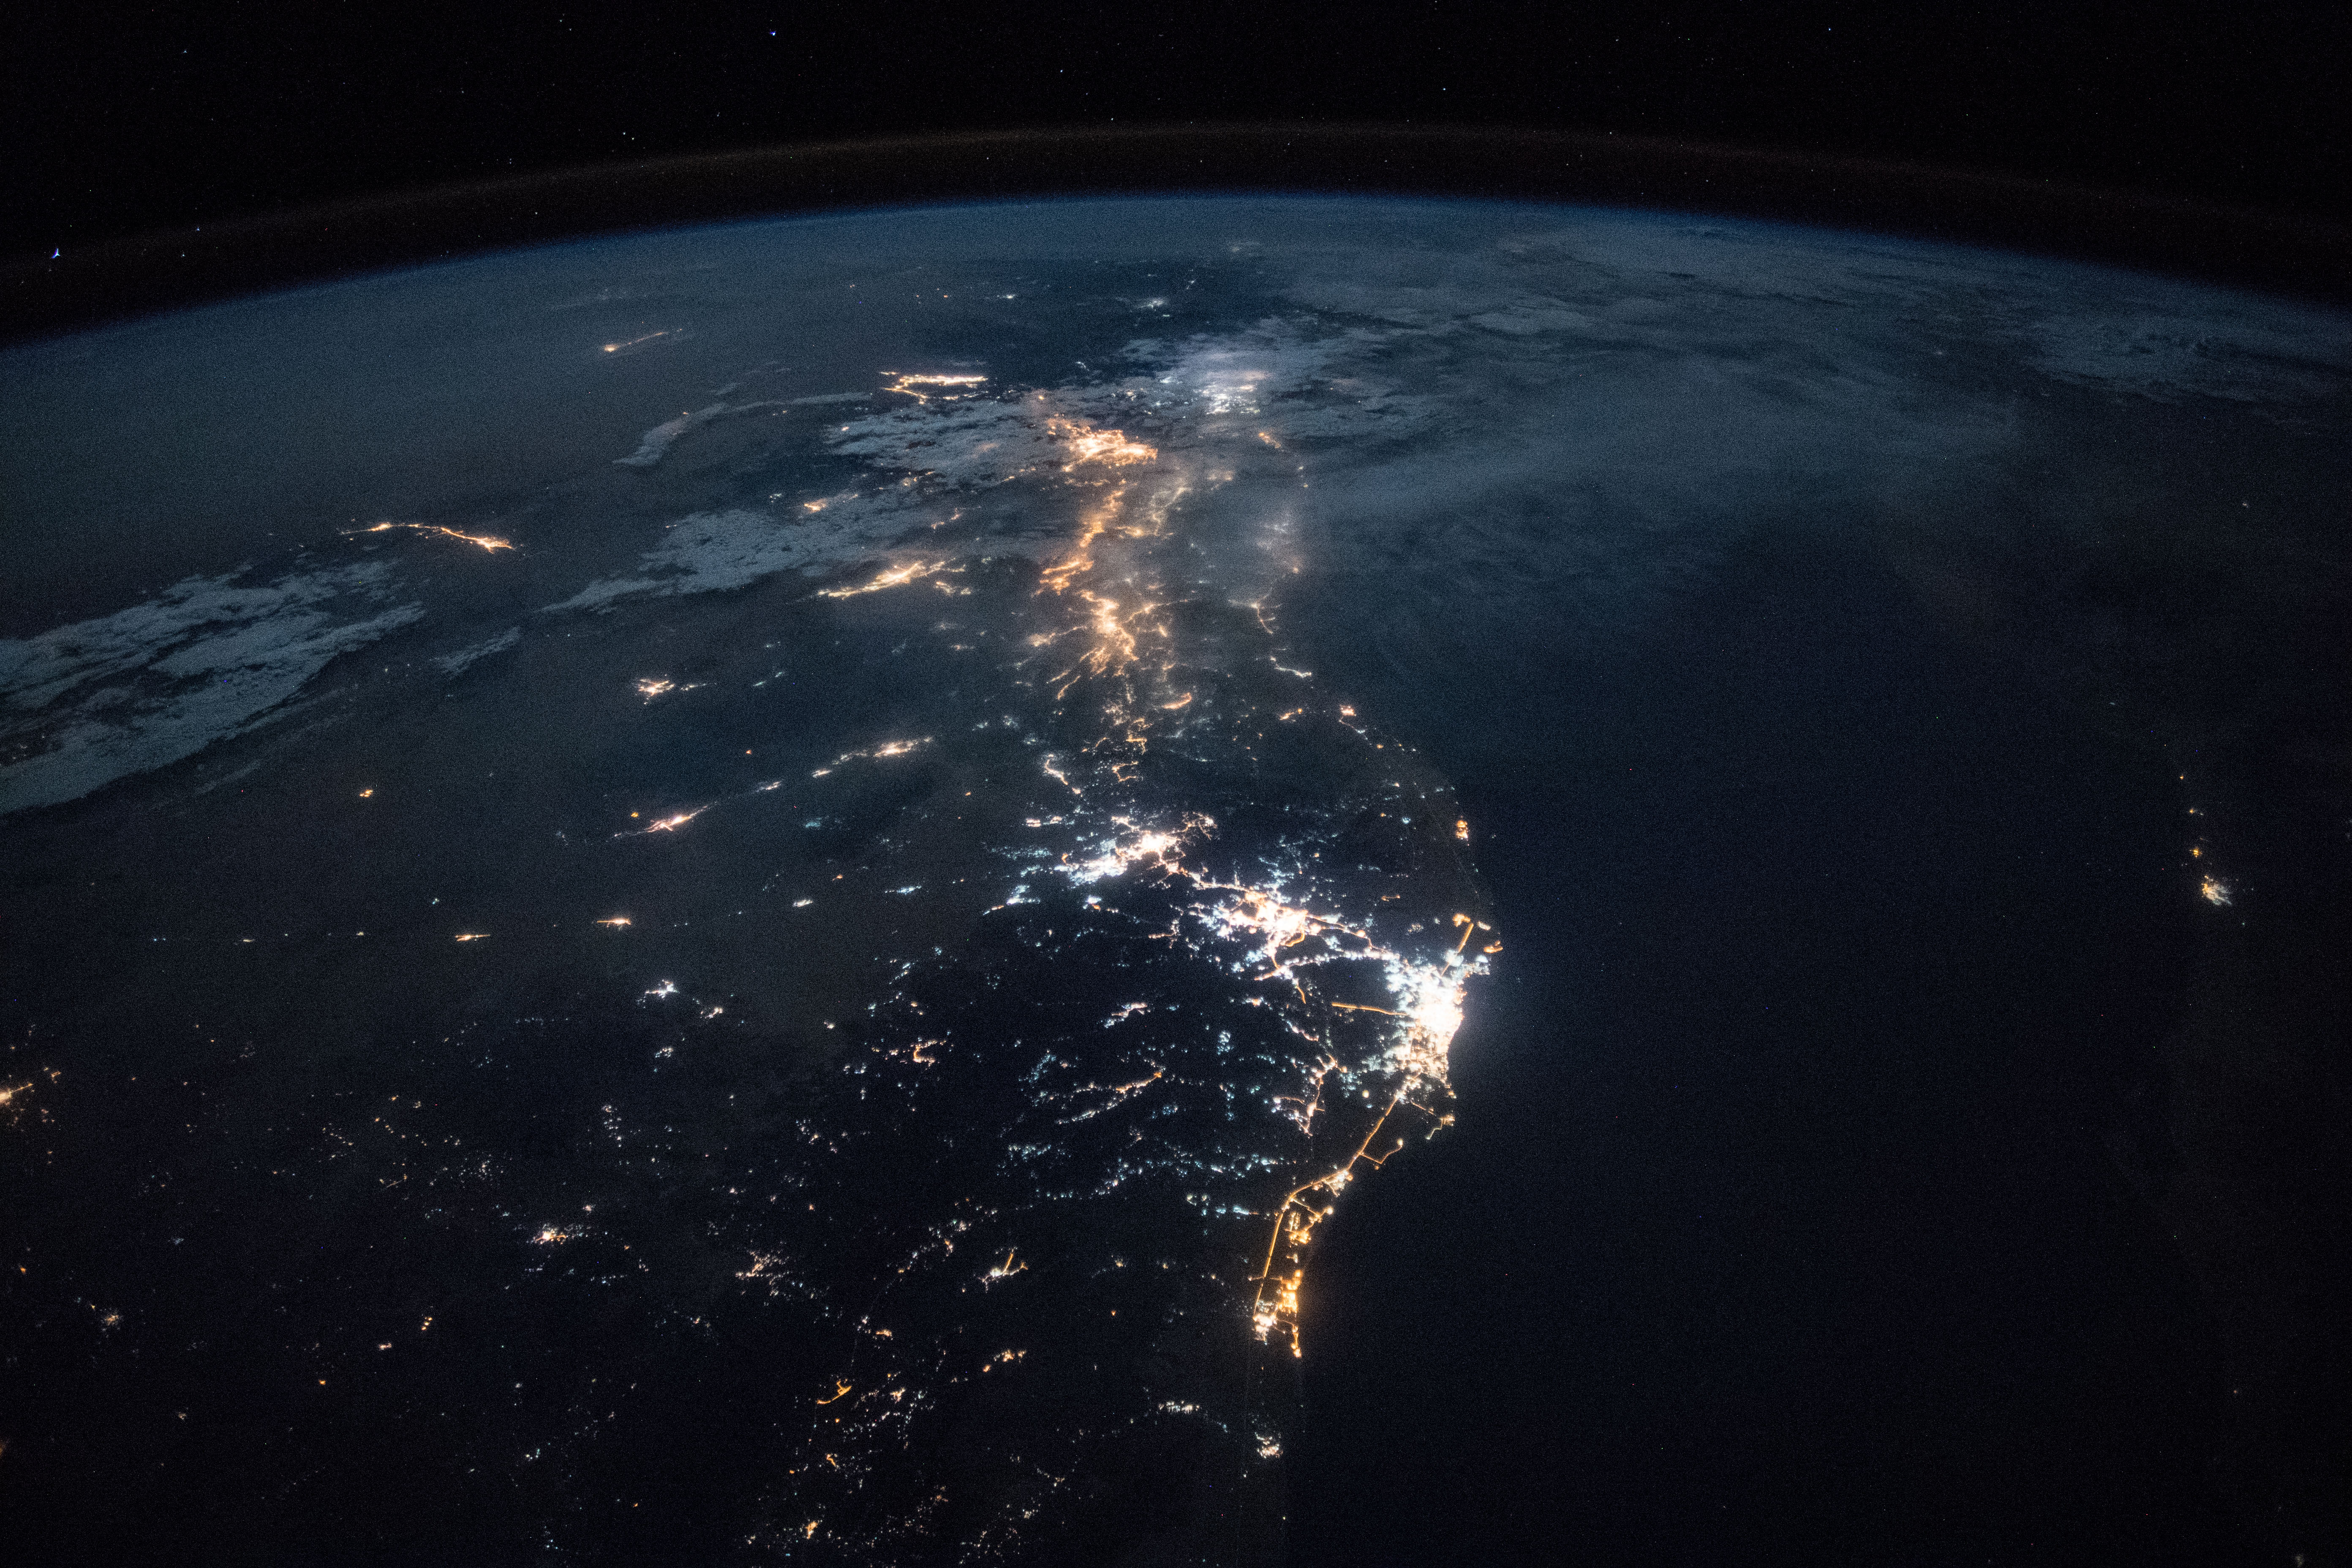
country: SAUDI ARABIA
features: SIGNAL HILL, PORT SUDAN, YANBU CITY, RED SEA, MEDINA CITY, JEDDAH CITY, NUBIAN DESERT, MECCA CITY, NIGHT, EARTH LIMB
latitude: 21.2
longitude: 39.8
